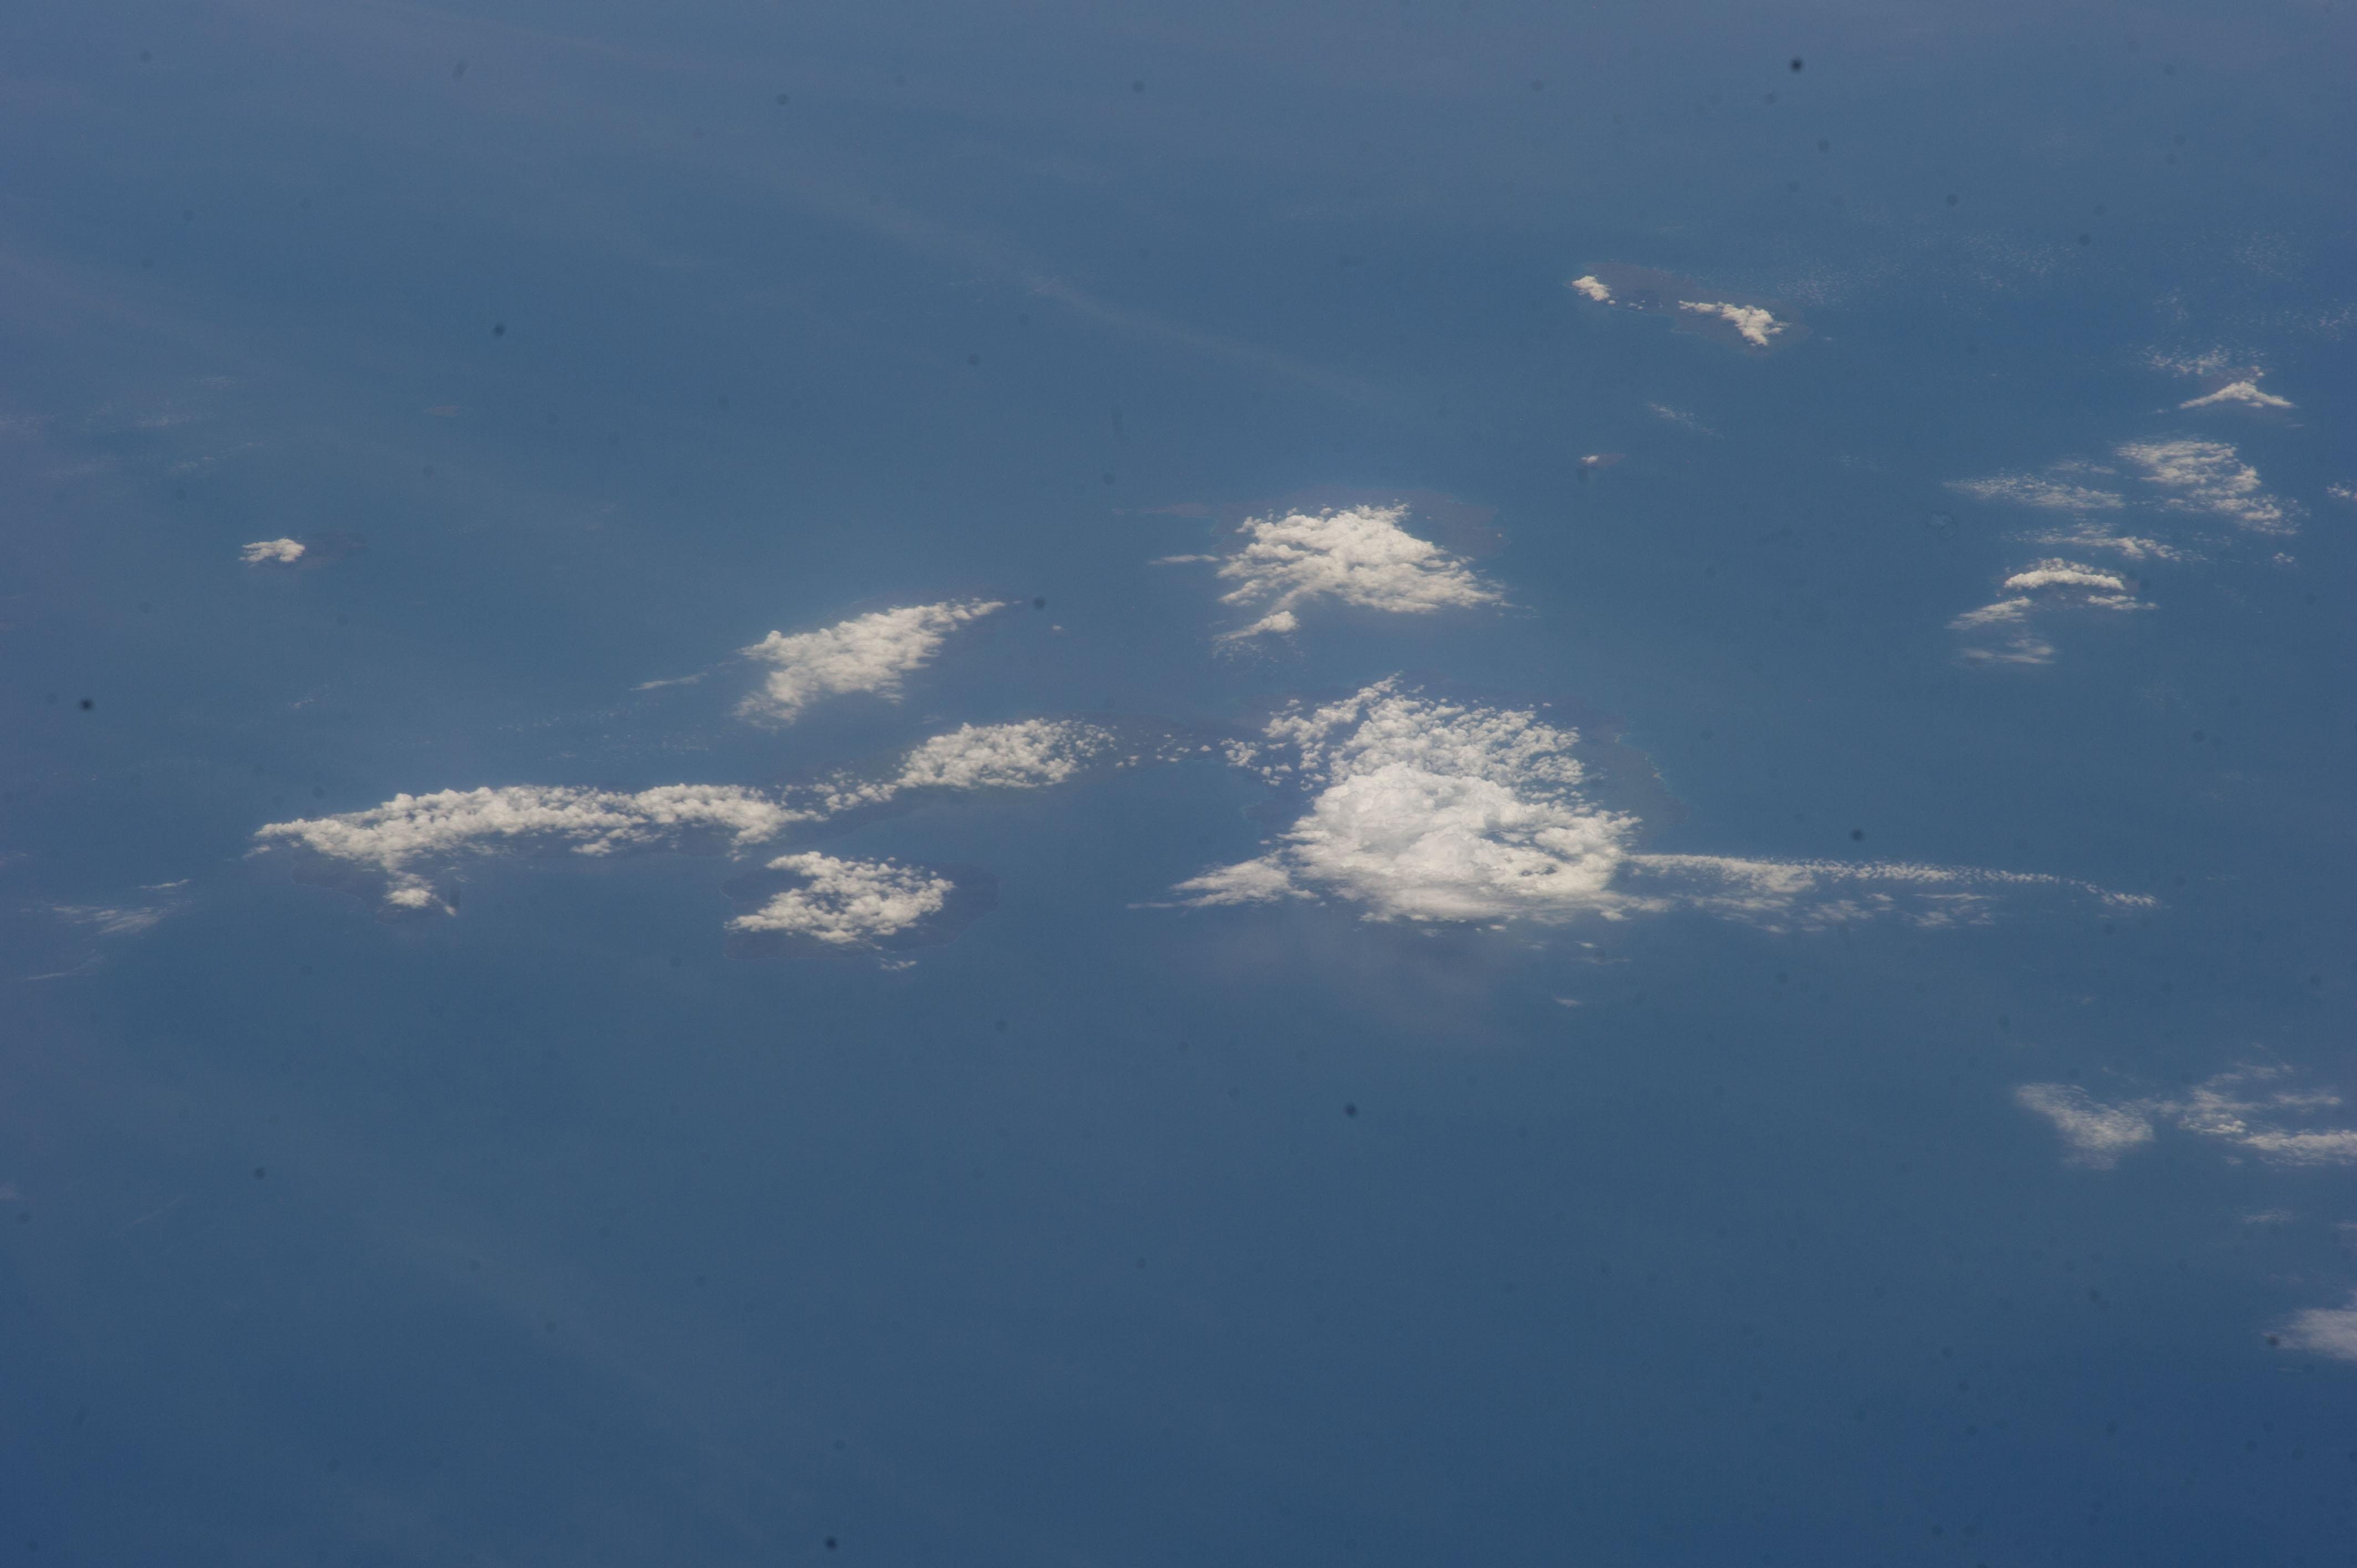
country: GALAPAGOS_ISLANDS
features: ISLA ISABELA, ISLA SANTIAGO, ISLA SANTA CRUZ, ISLA FLOREANA, ISLAND
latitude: -0.6
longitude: -91.2
